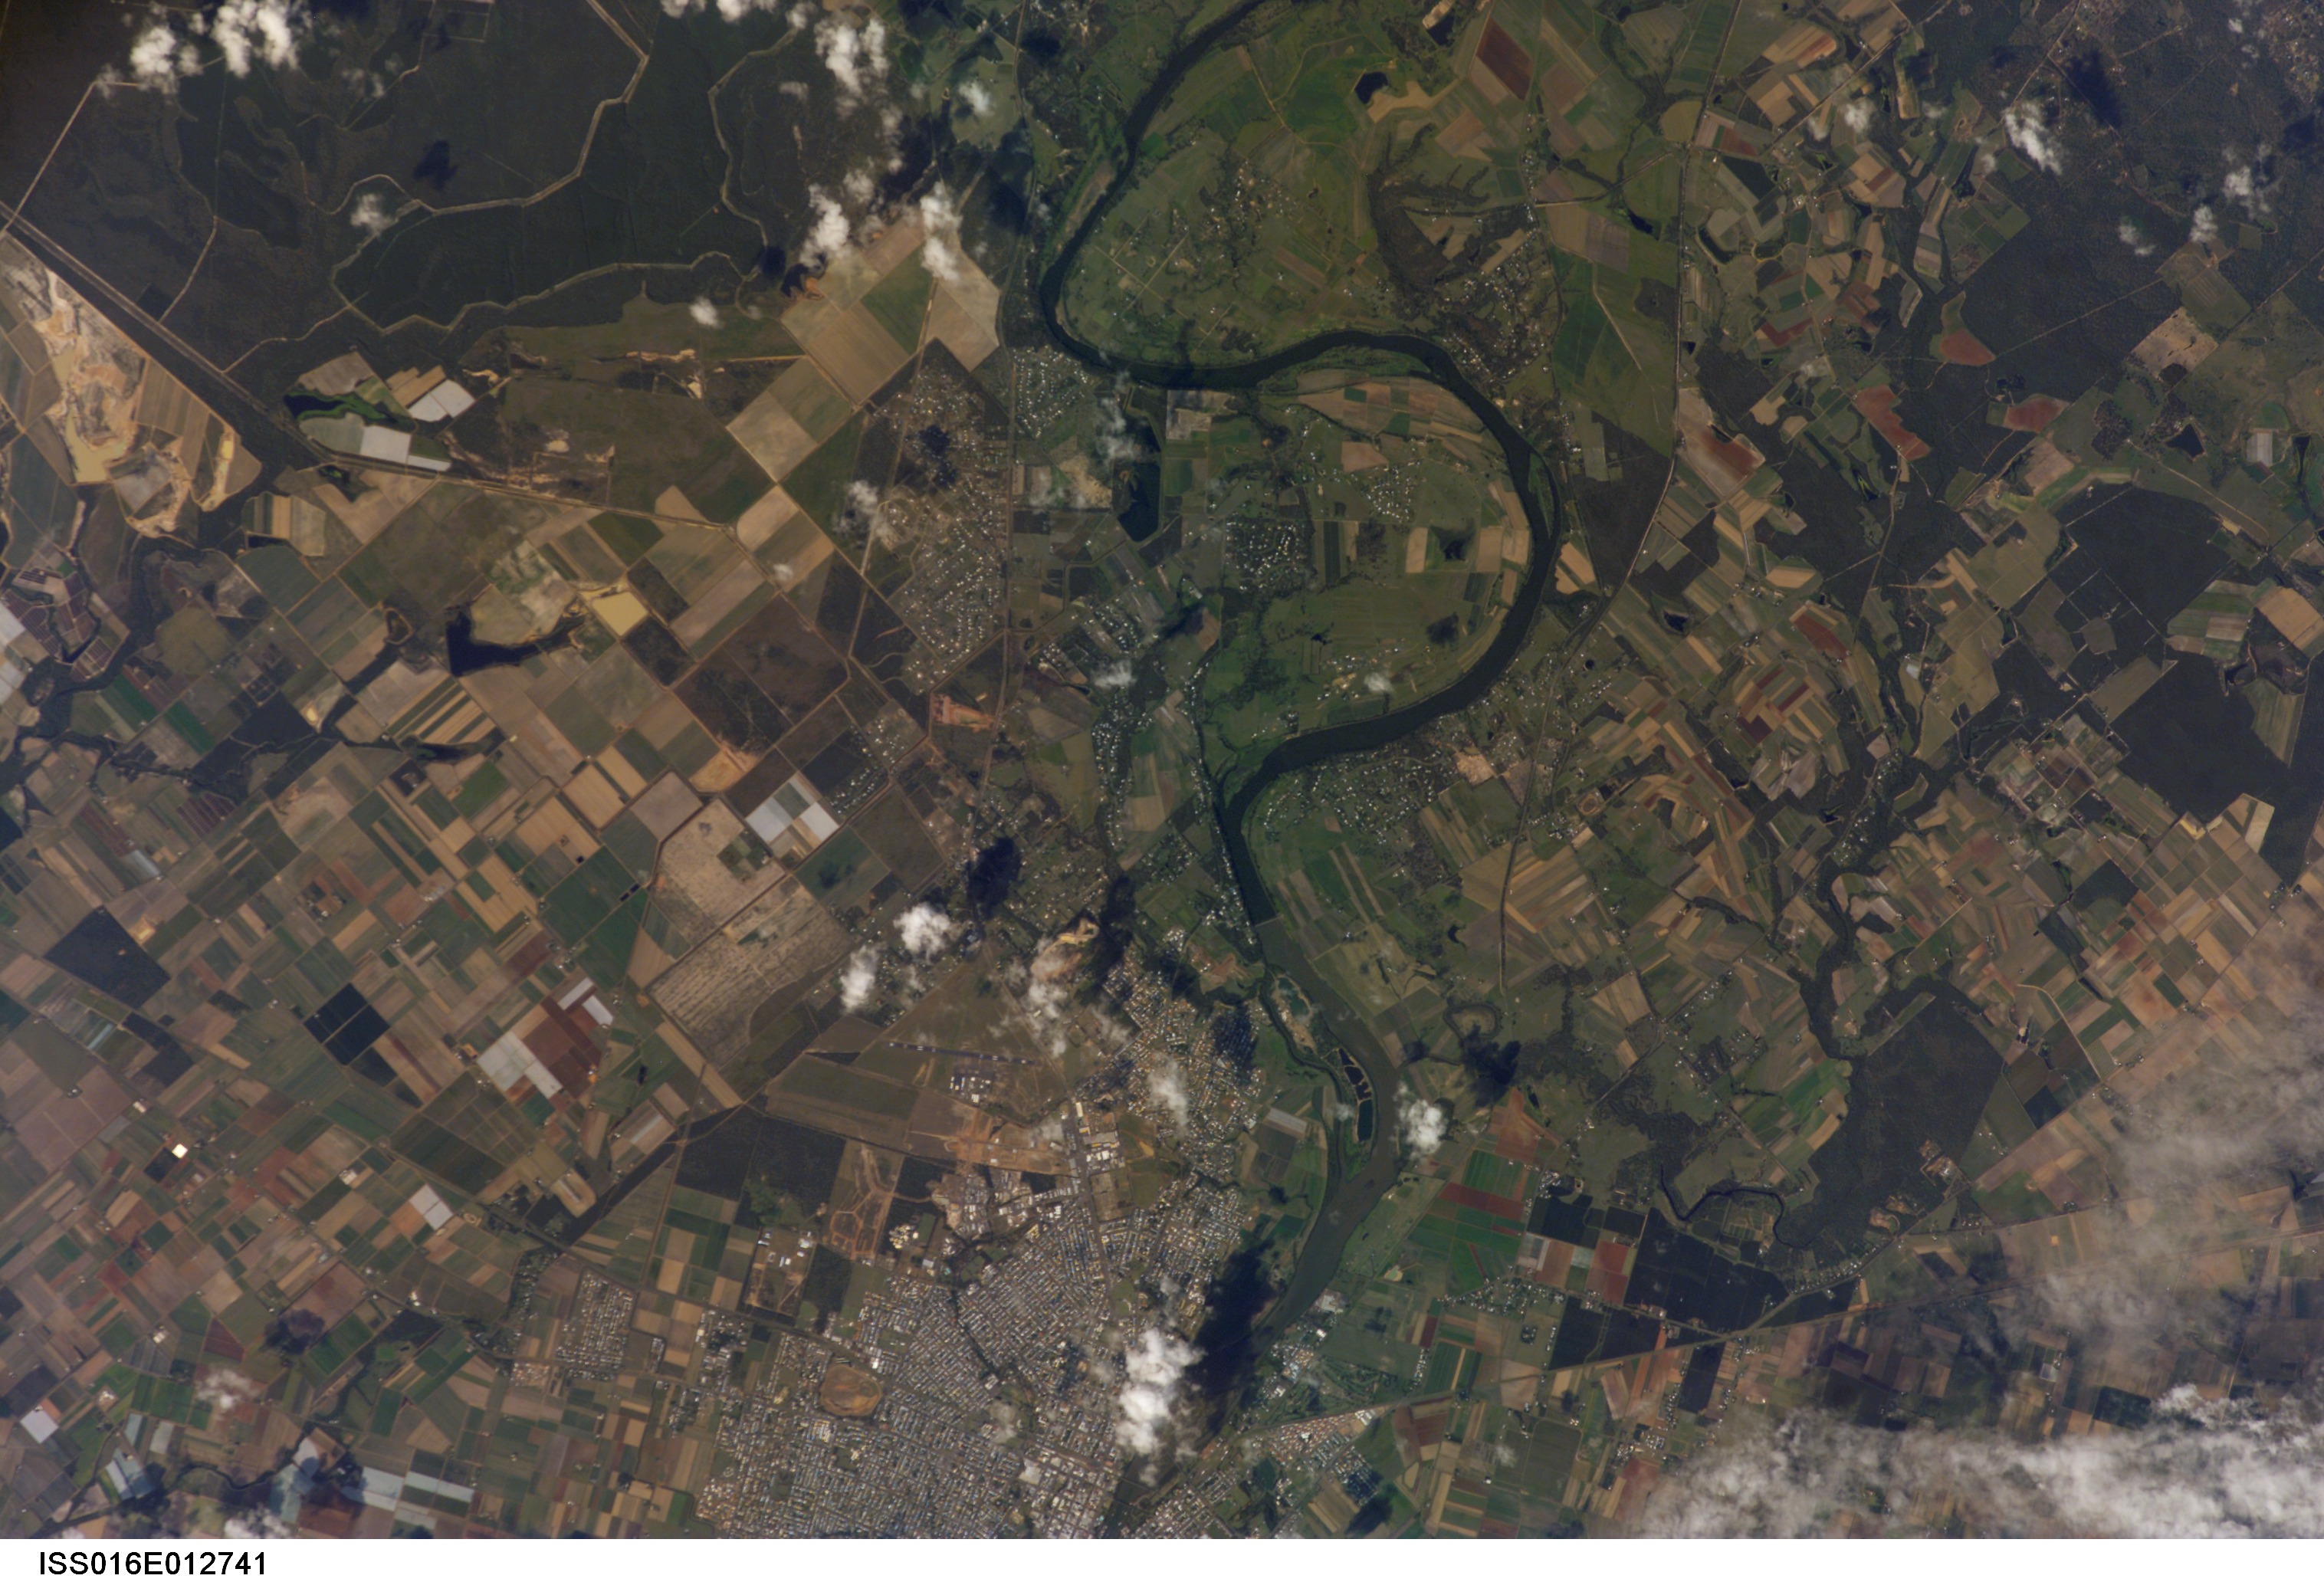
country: AUSTRALIA-Q
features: BUNDABERG, BURNETT R., AGR.
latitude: -24.9
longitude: 152.3
